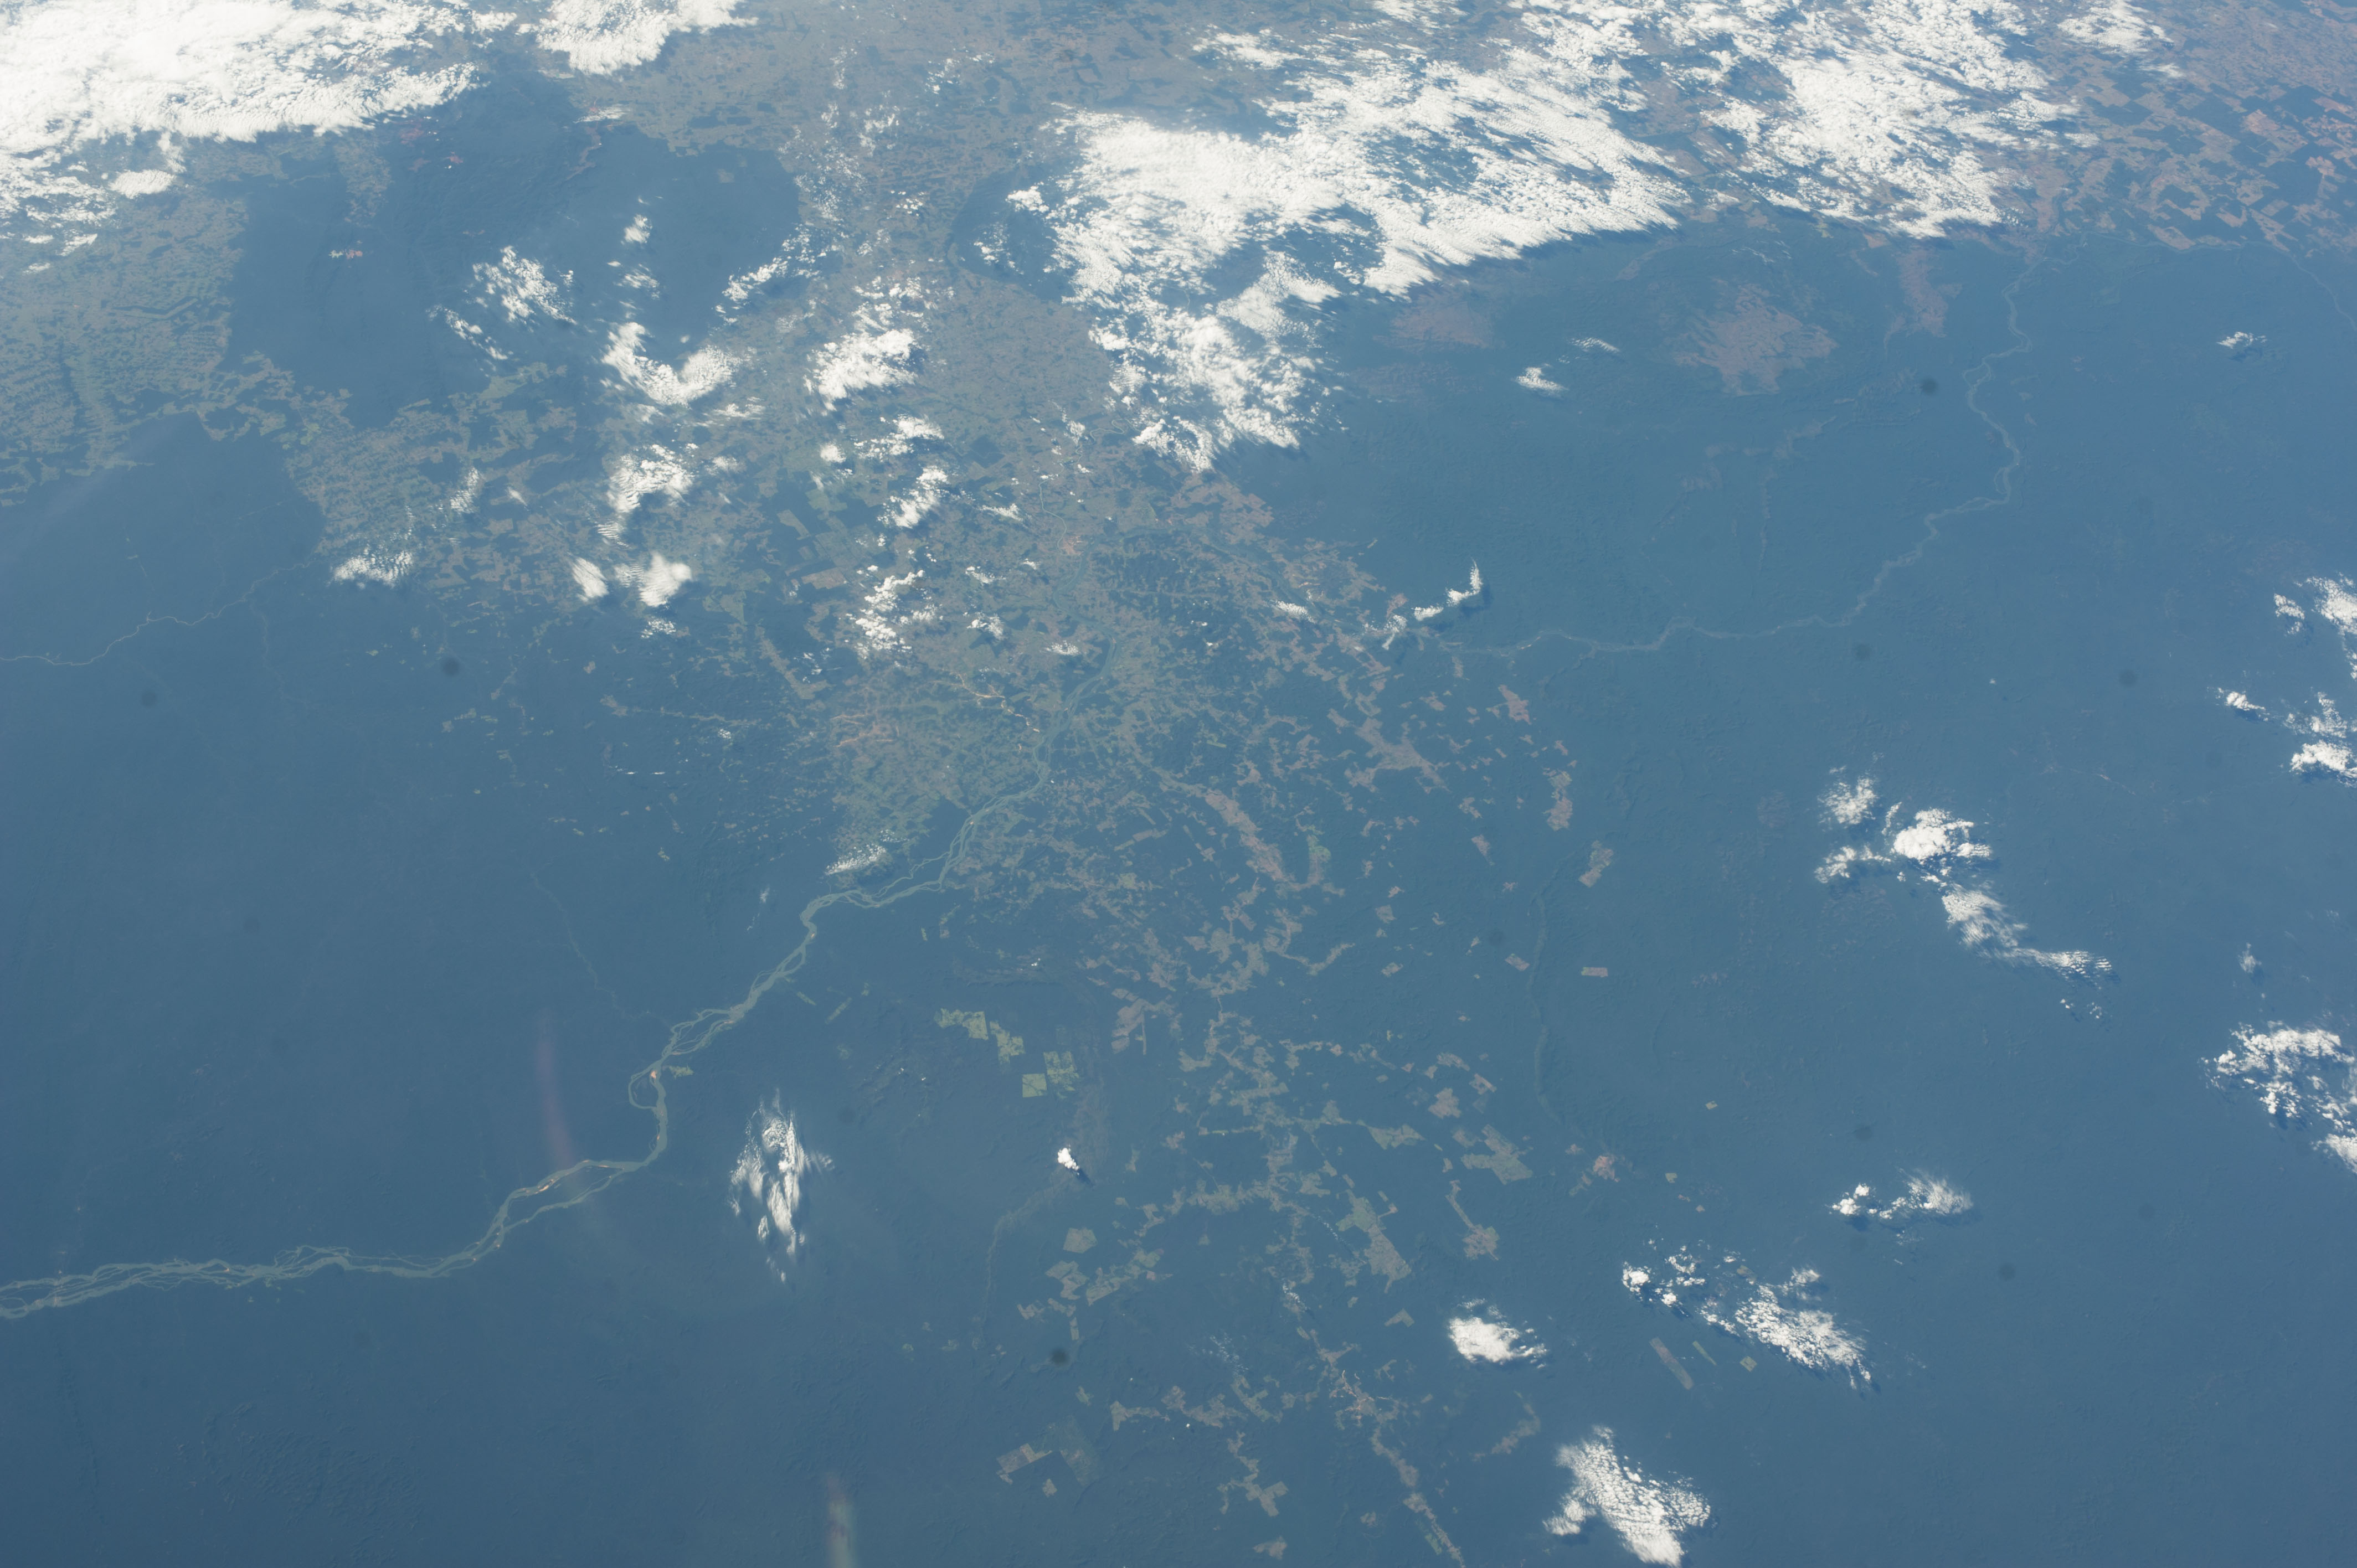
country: BRAZIL
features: AMAZON RAINFOREST, SAVANNAH
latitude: 3.1
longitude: -60.1
